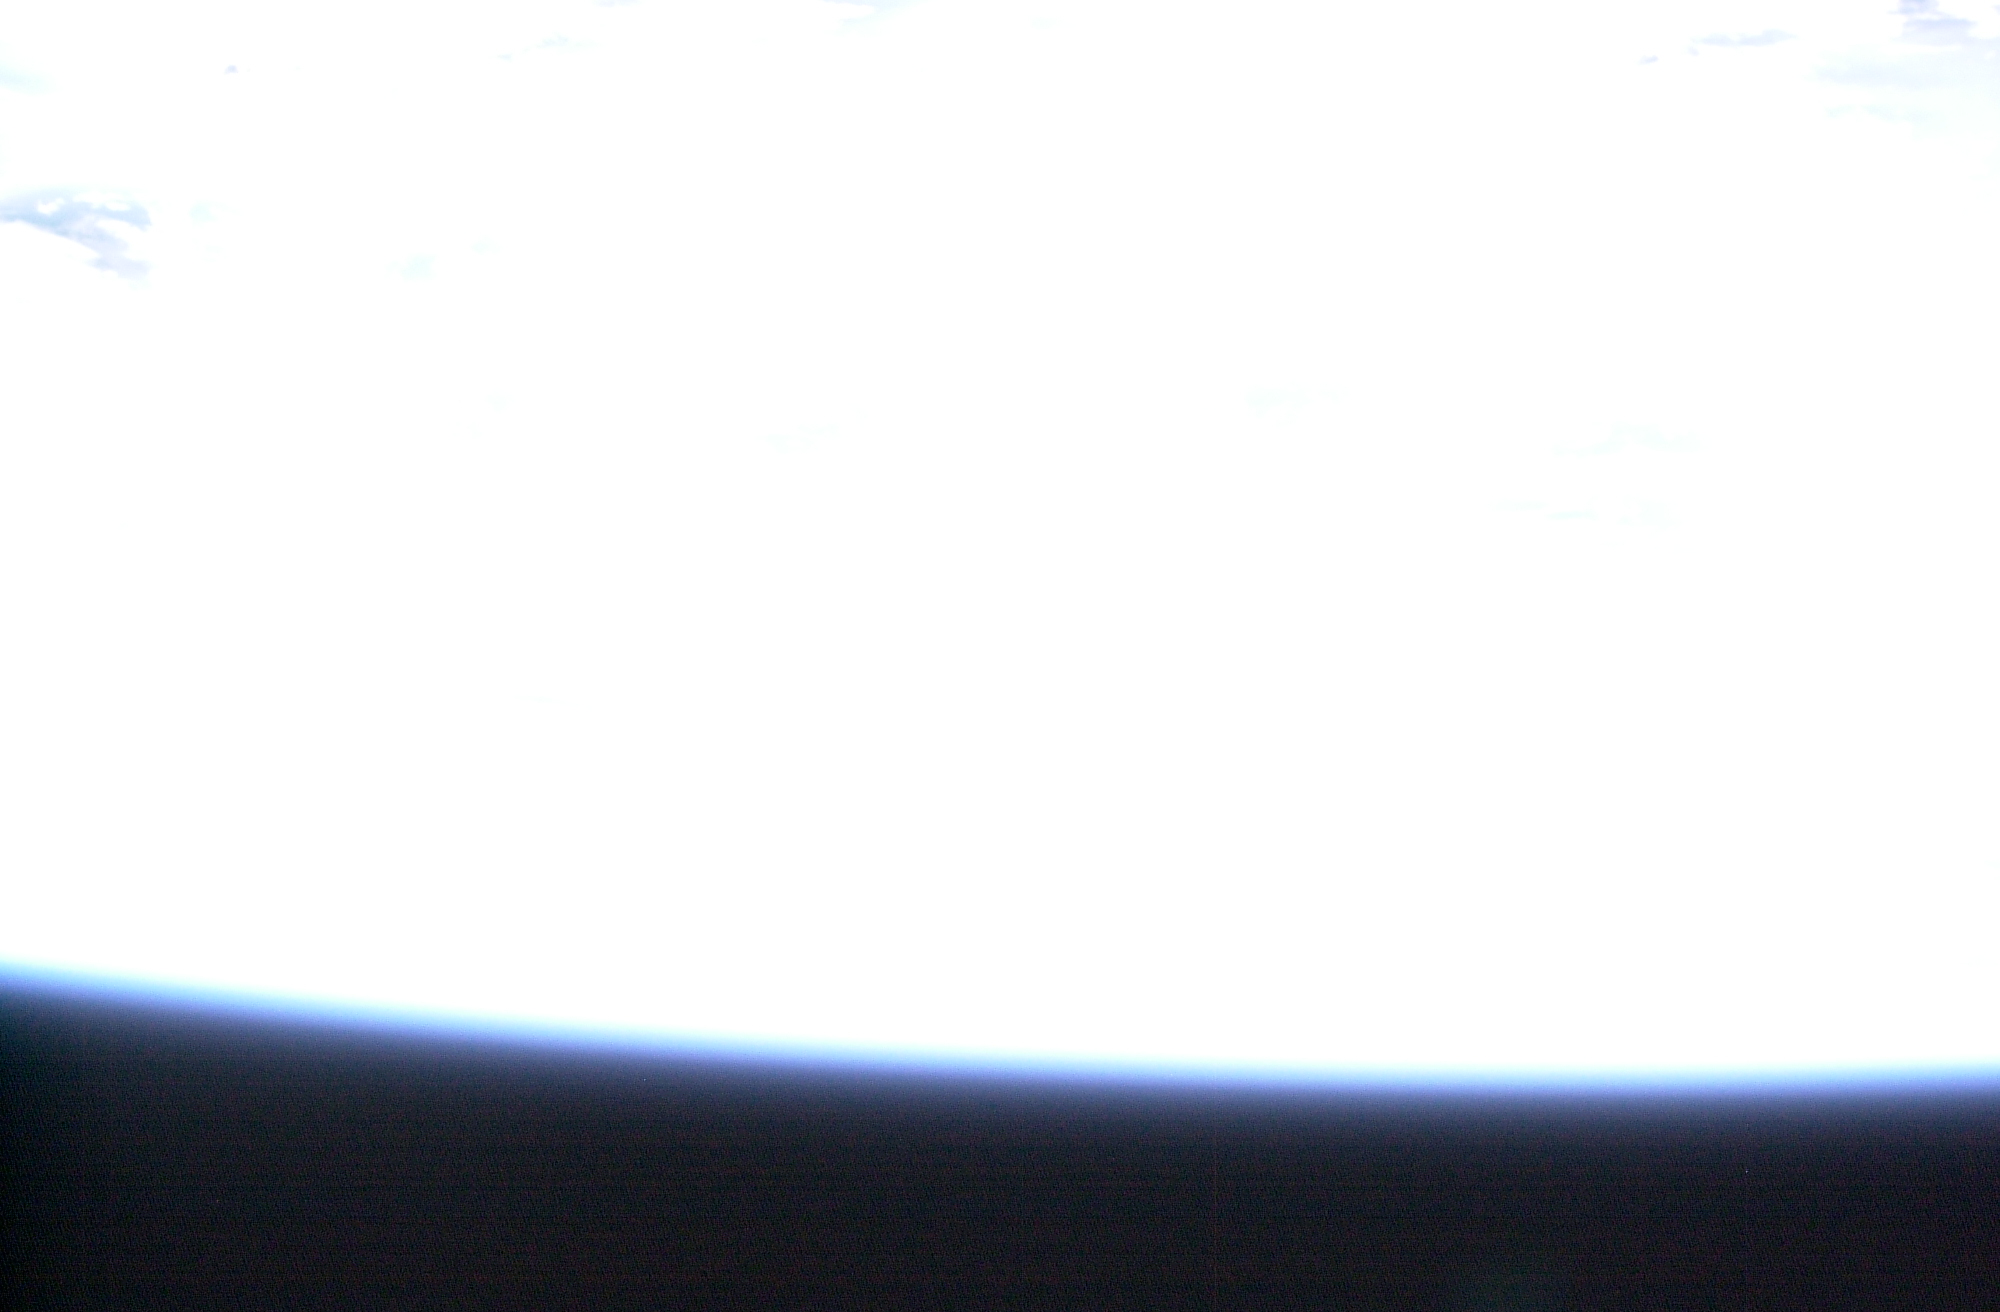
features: LIGHT EARTHOBS
